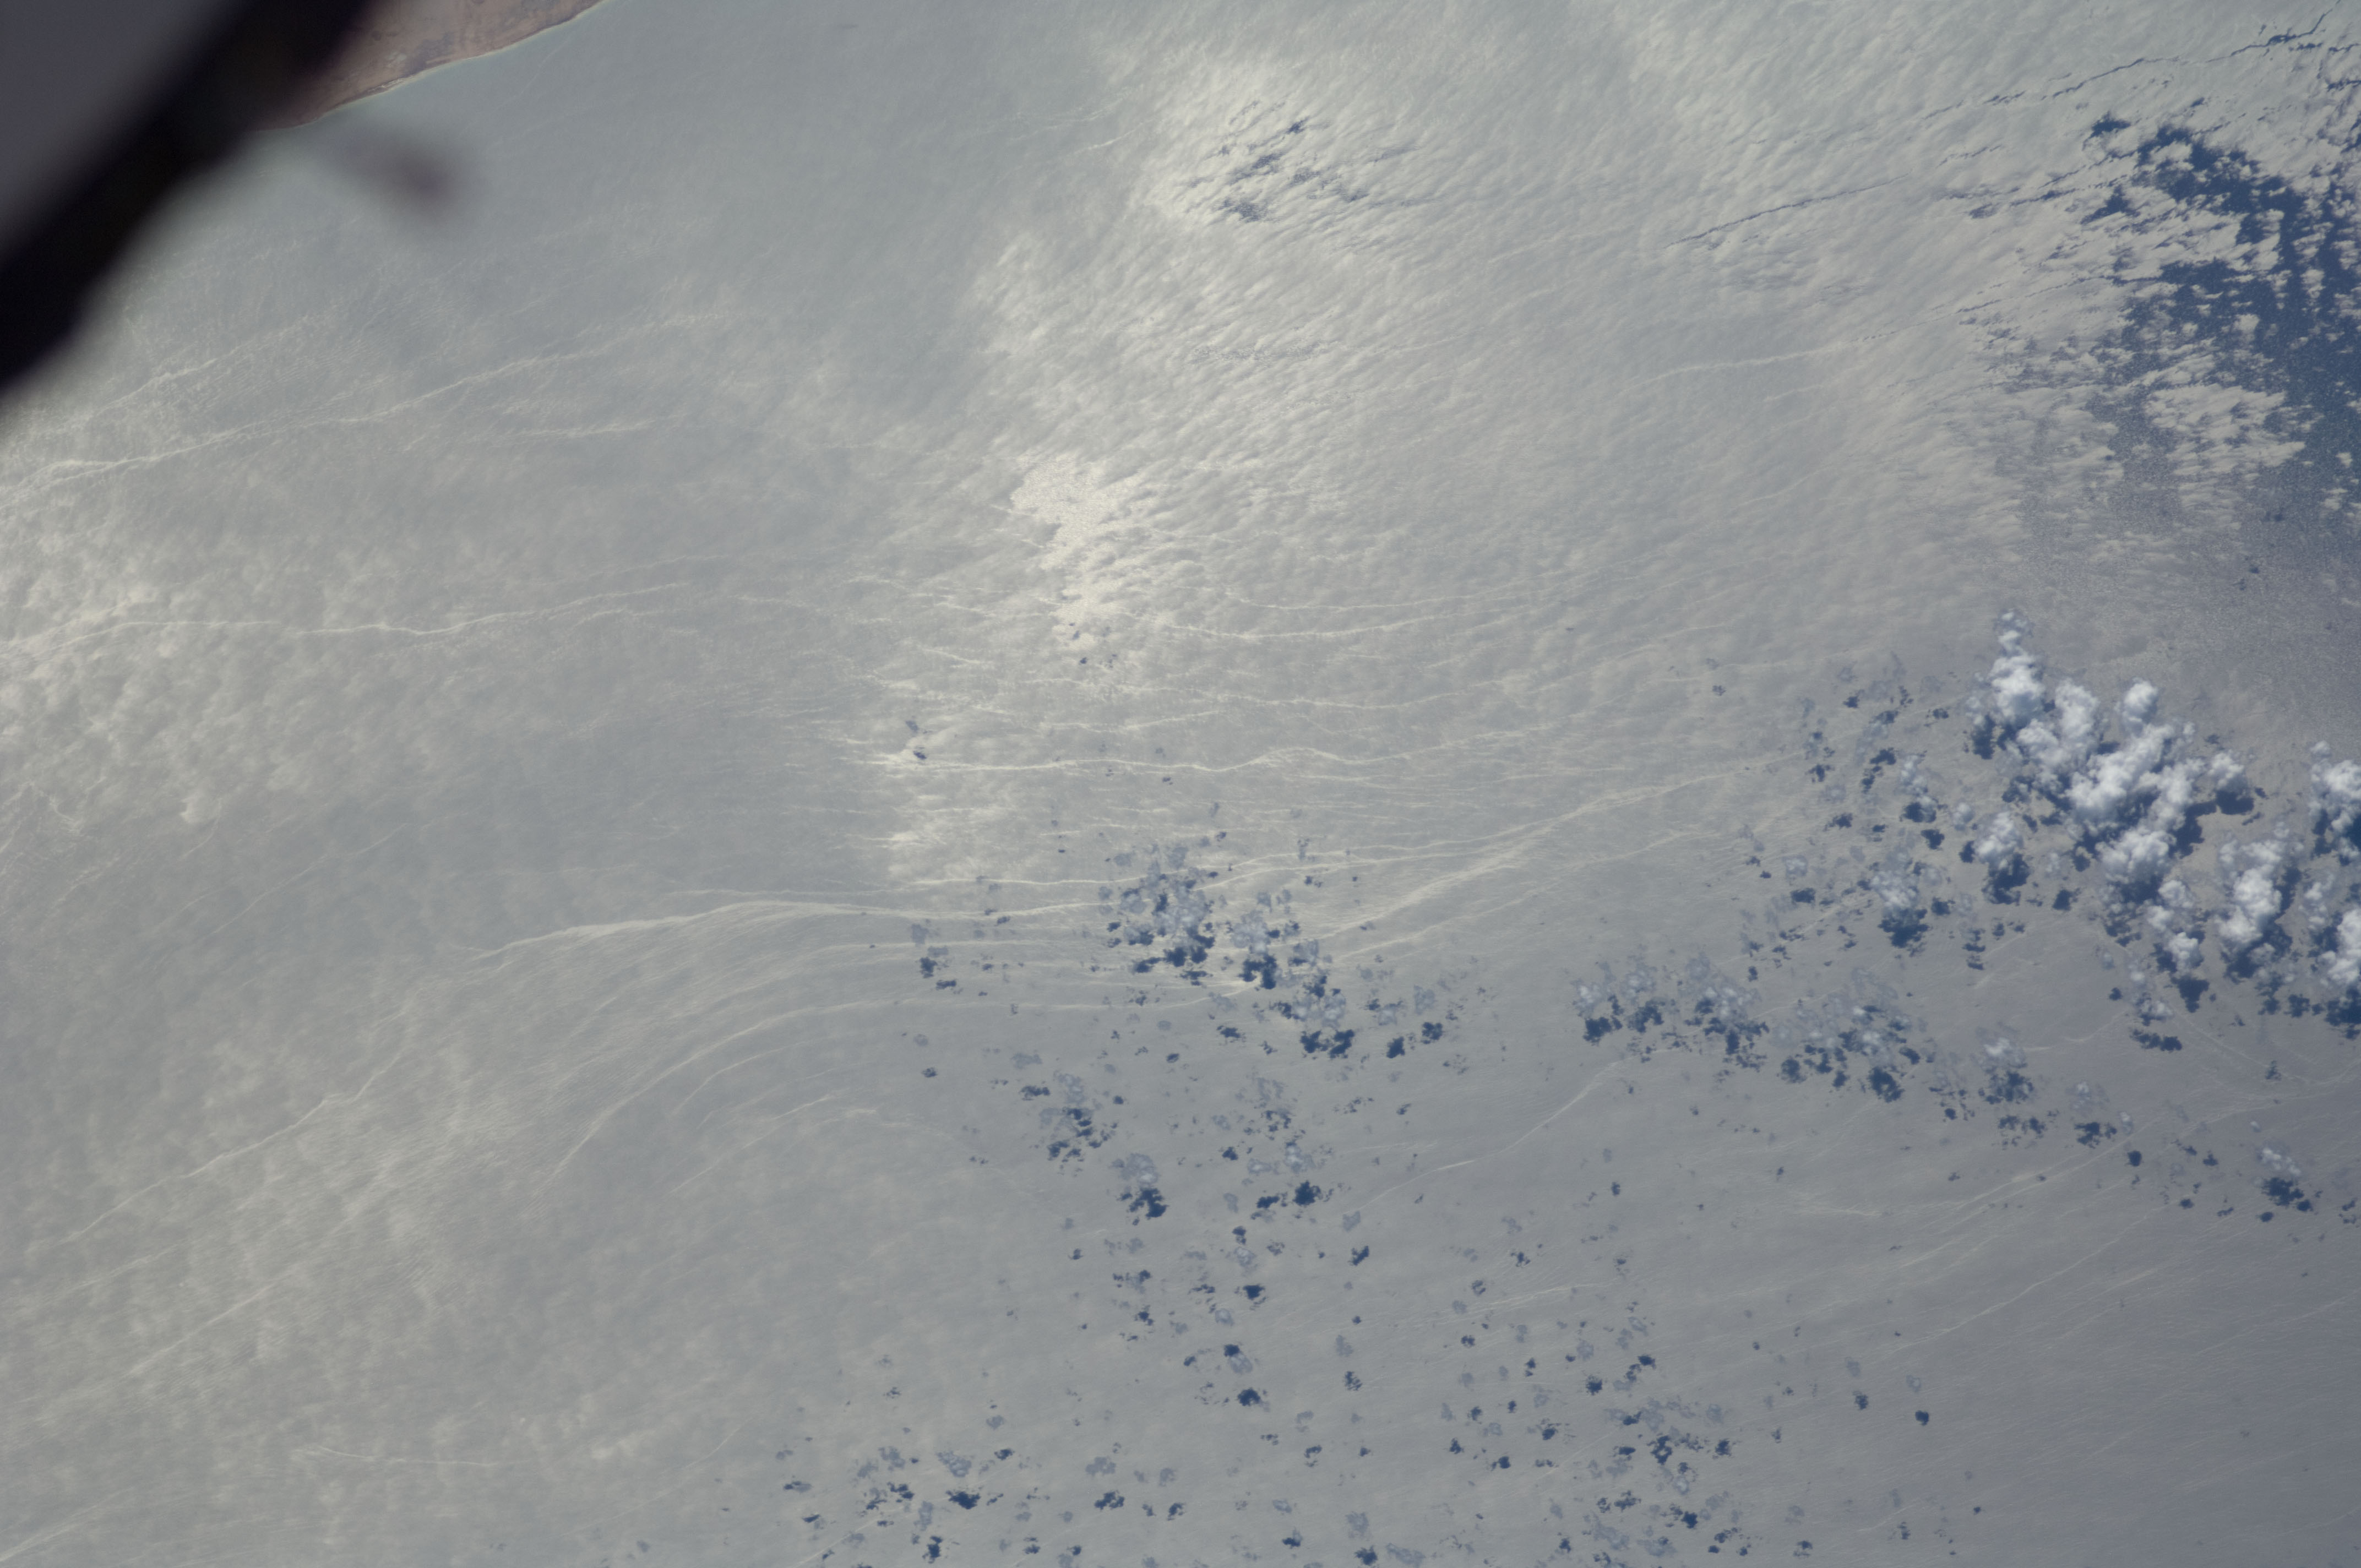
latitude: 10.7
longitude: 44.4
